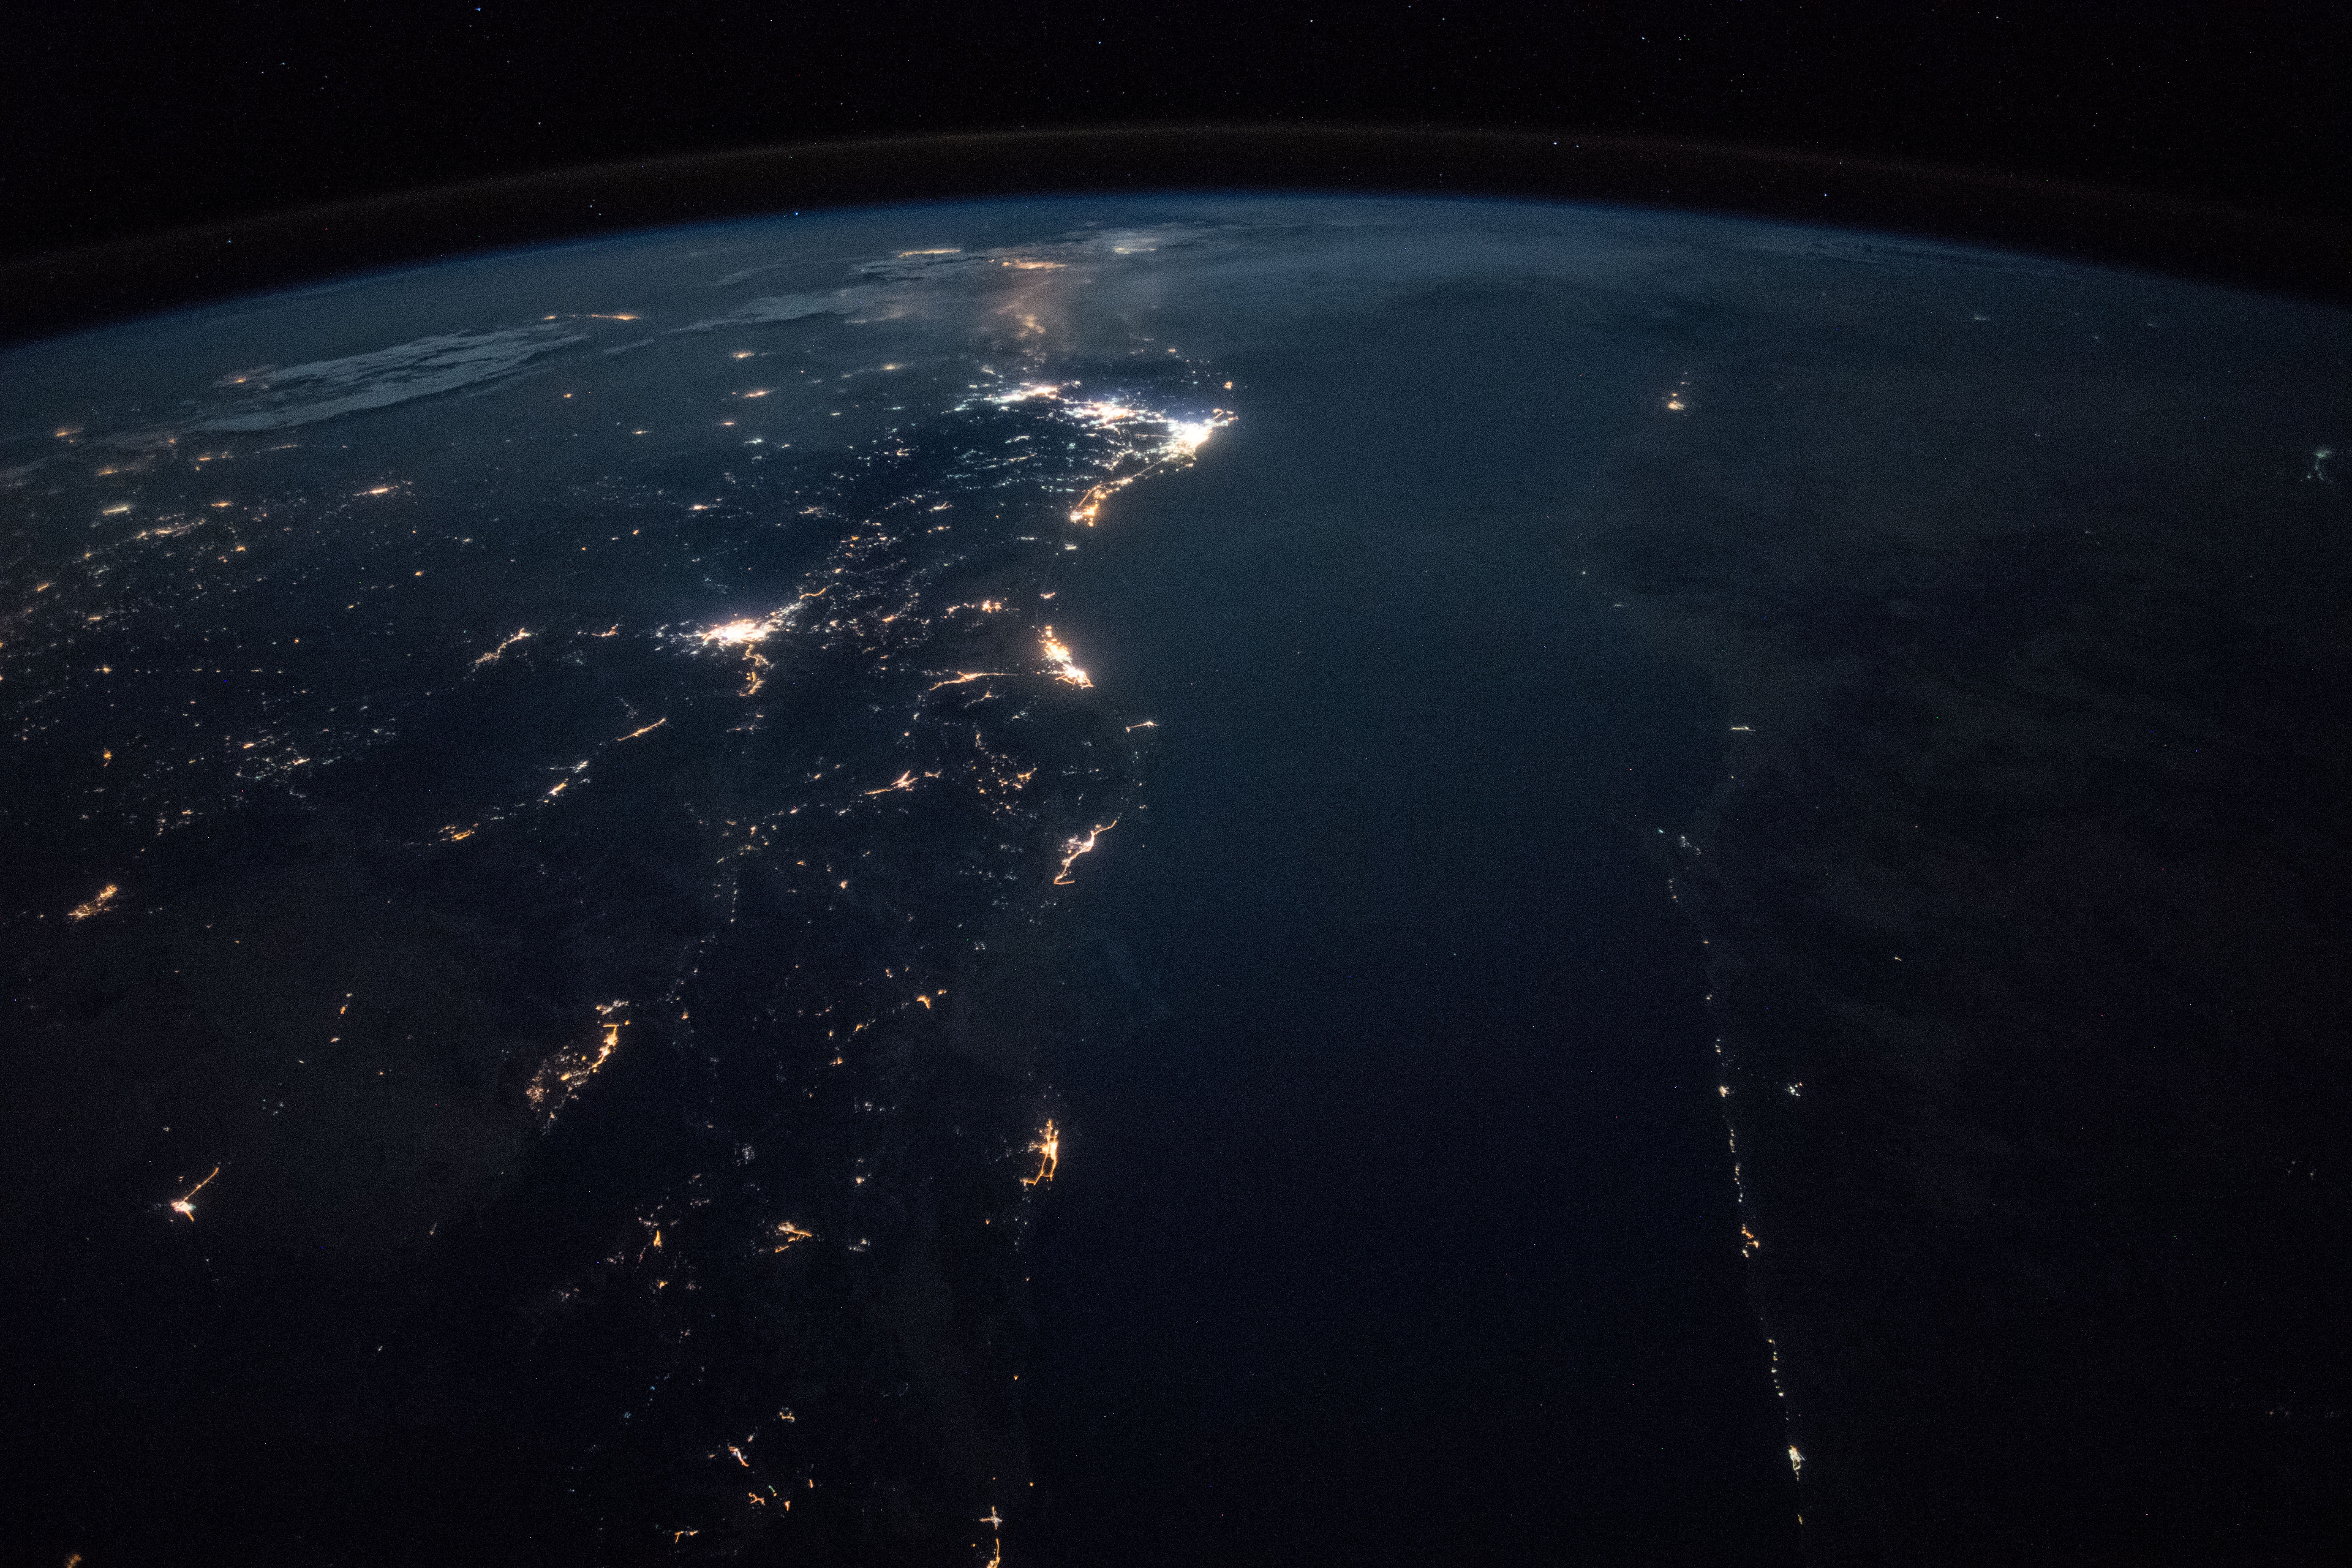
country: SAUDI ARABIA
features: HEJAZ MOUNTAINS, RED SEA, EASTERN DESERT, AL WAJH CITY, JEDDAH CITY, YANBU CITY, NIGHT, EARTH LIMB
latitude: 25.8
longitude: 36.5
